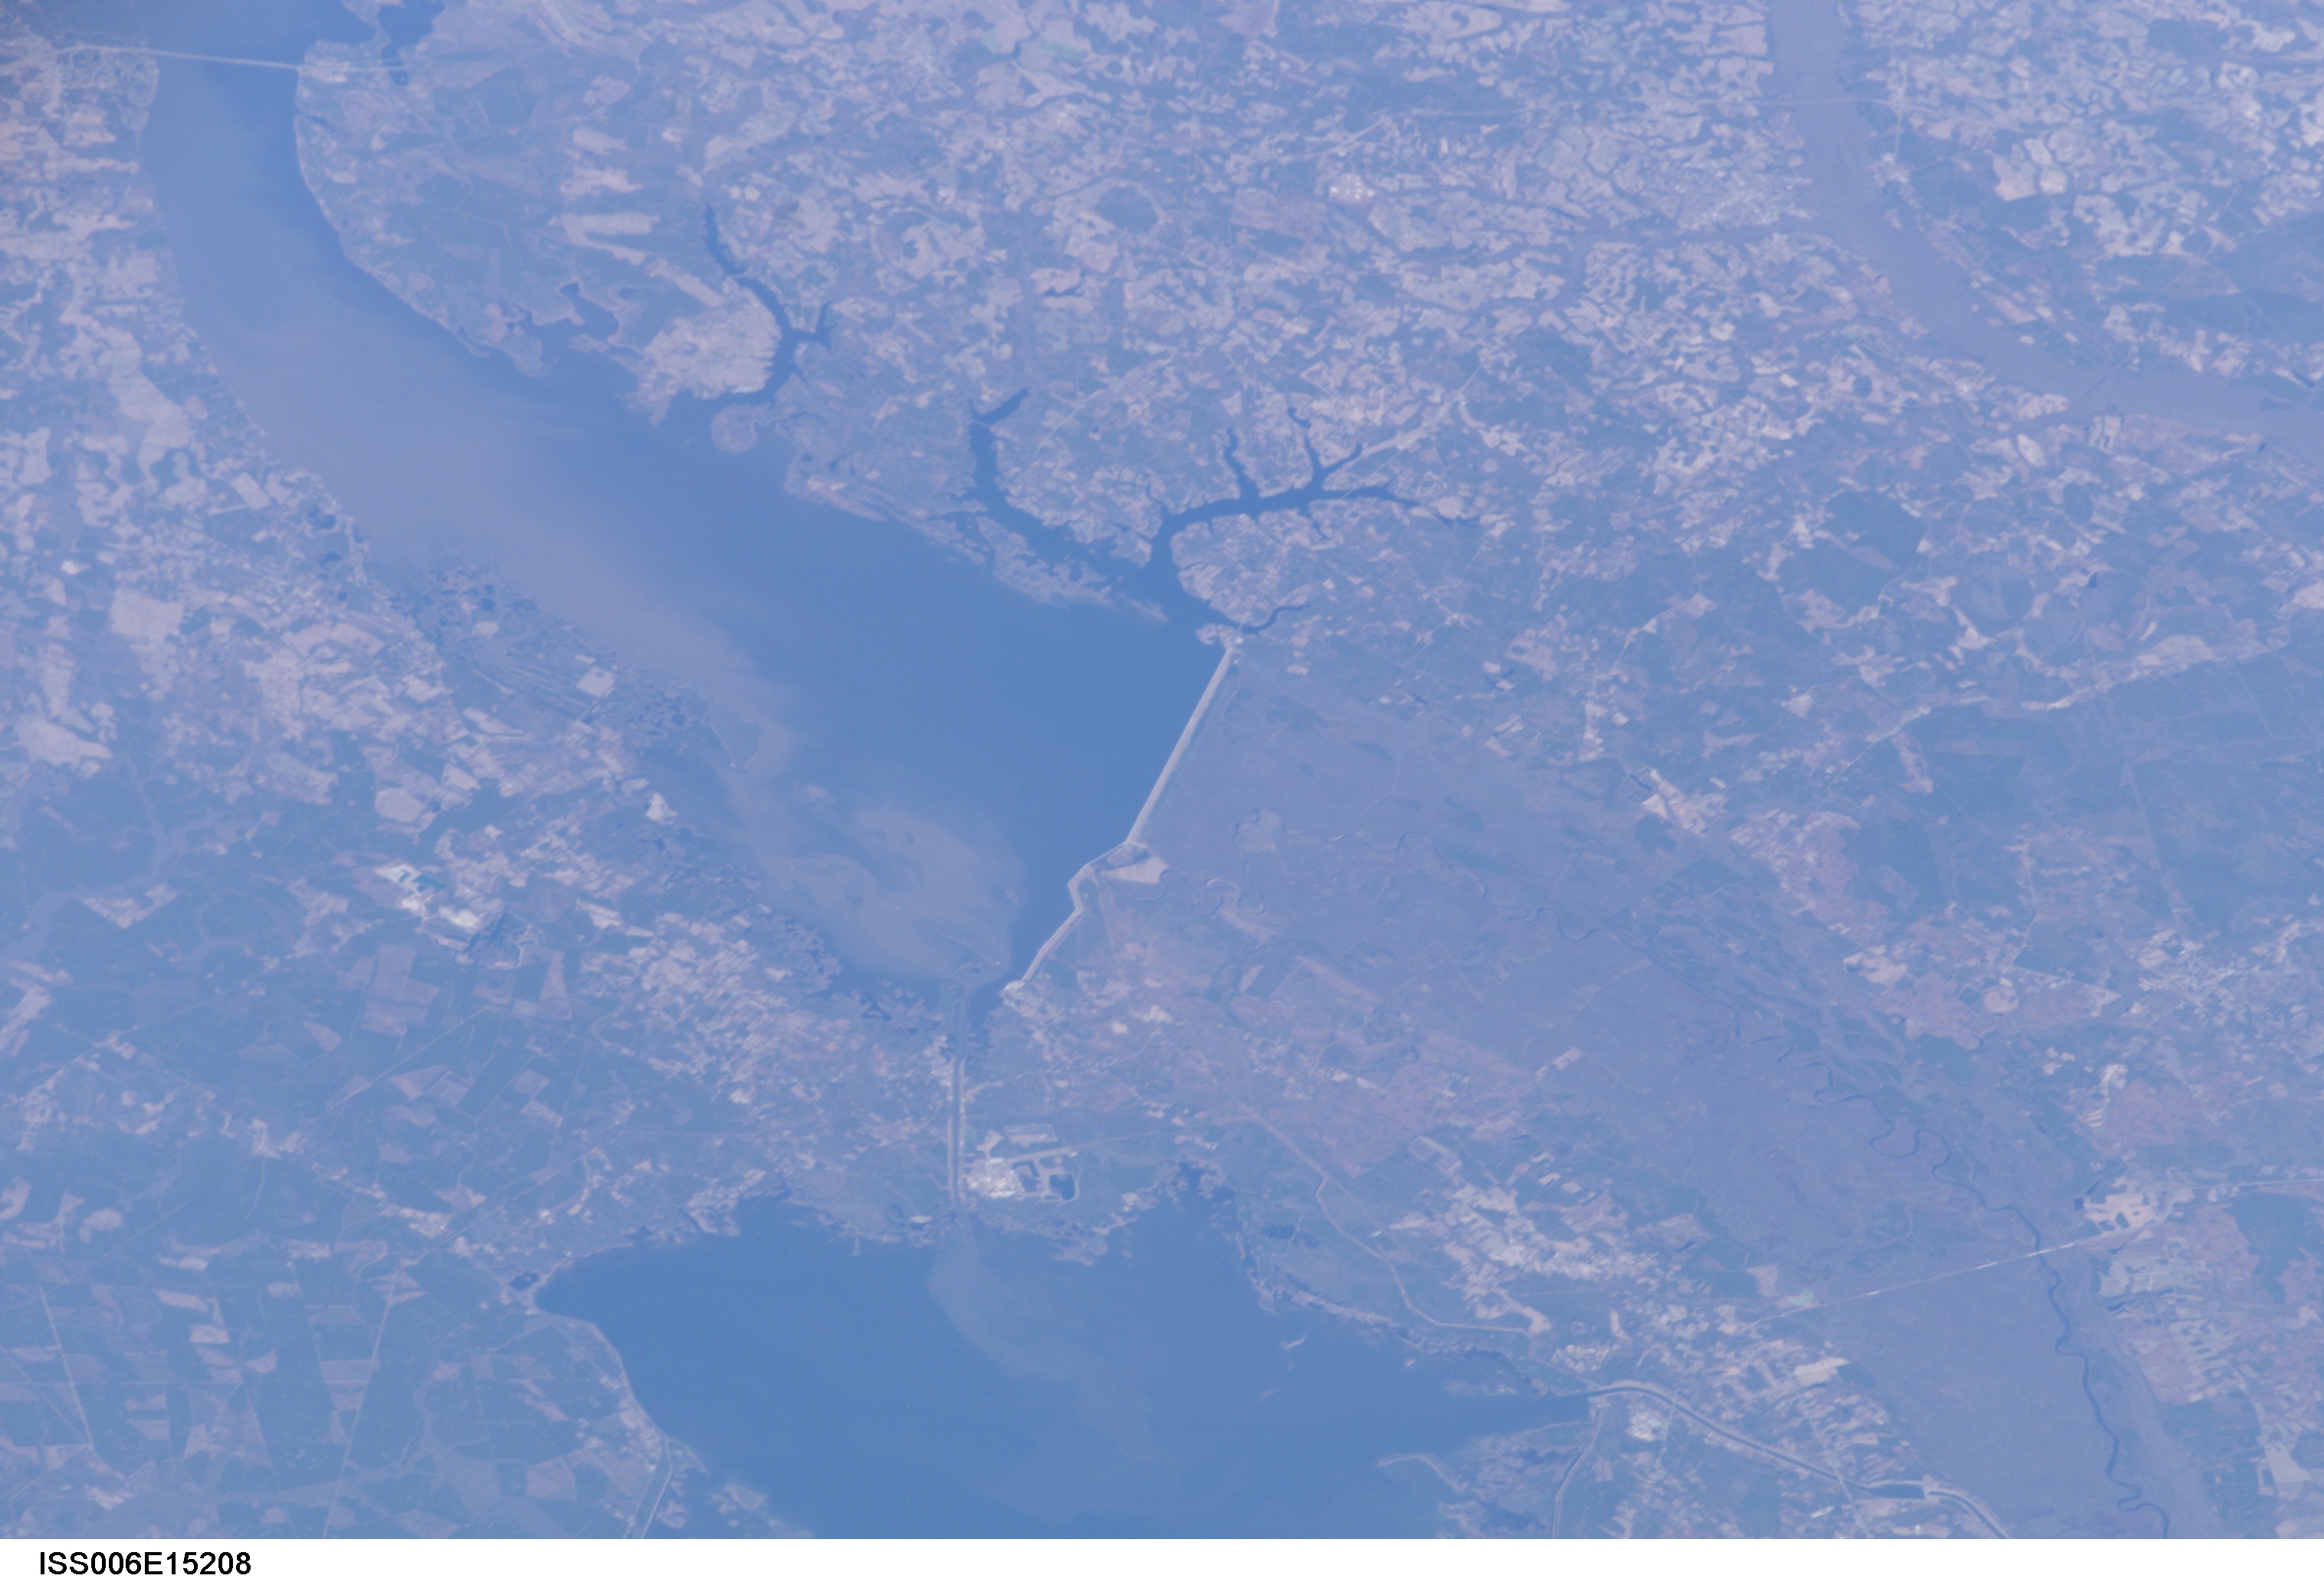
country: USA-SOUTH CAROLINA
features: LAKE MARION, LAKE MOULTRIE
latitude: 33.5
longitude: -80.0
